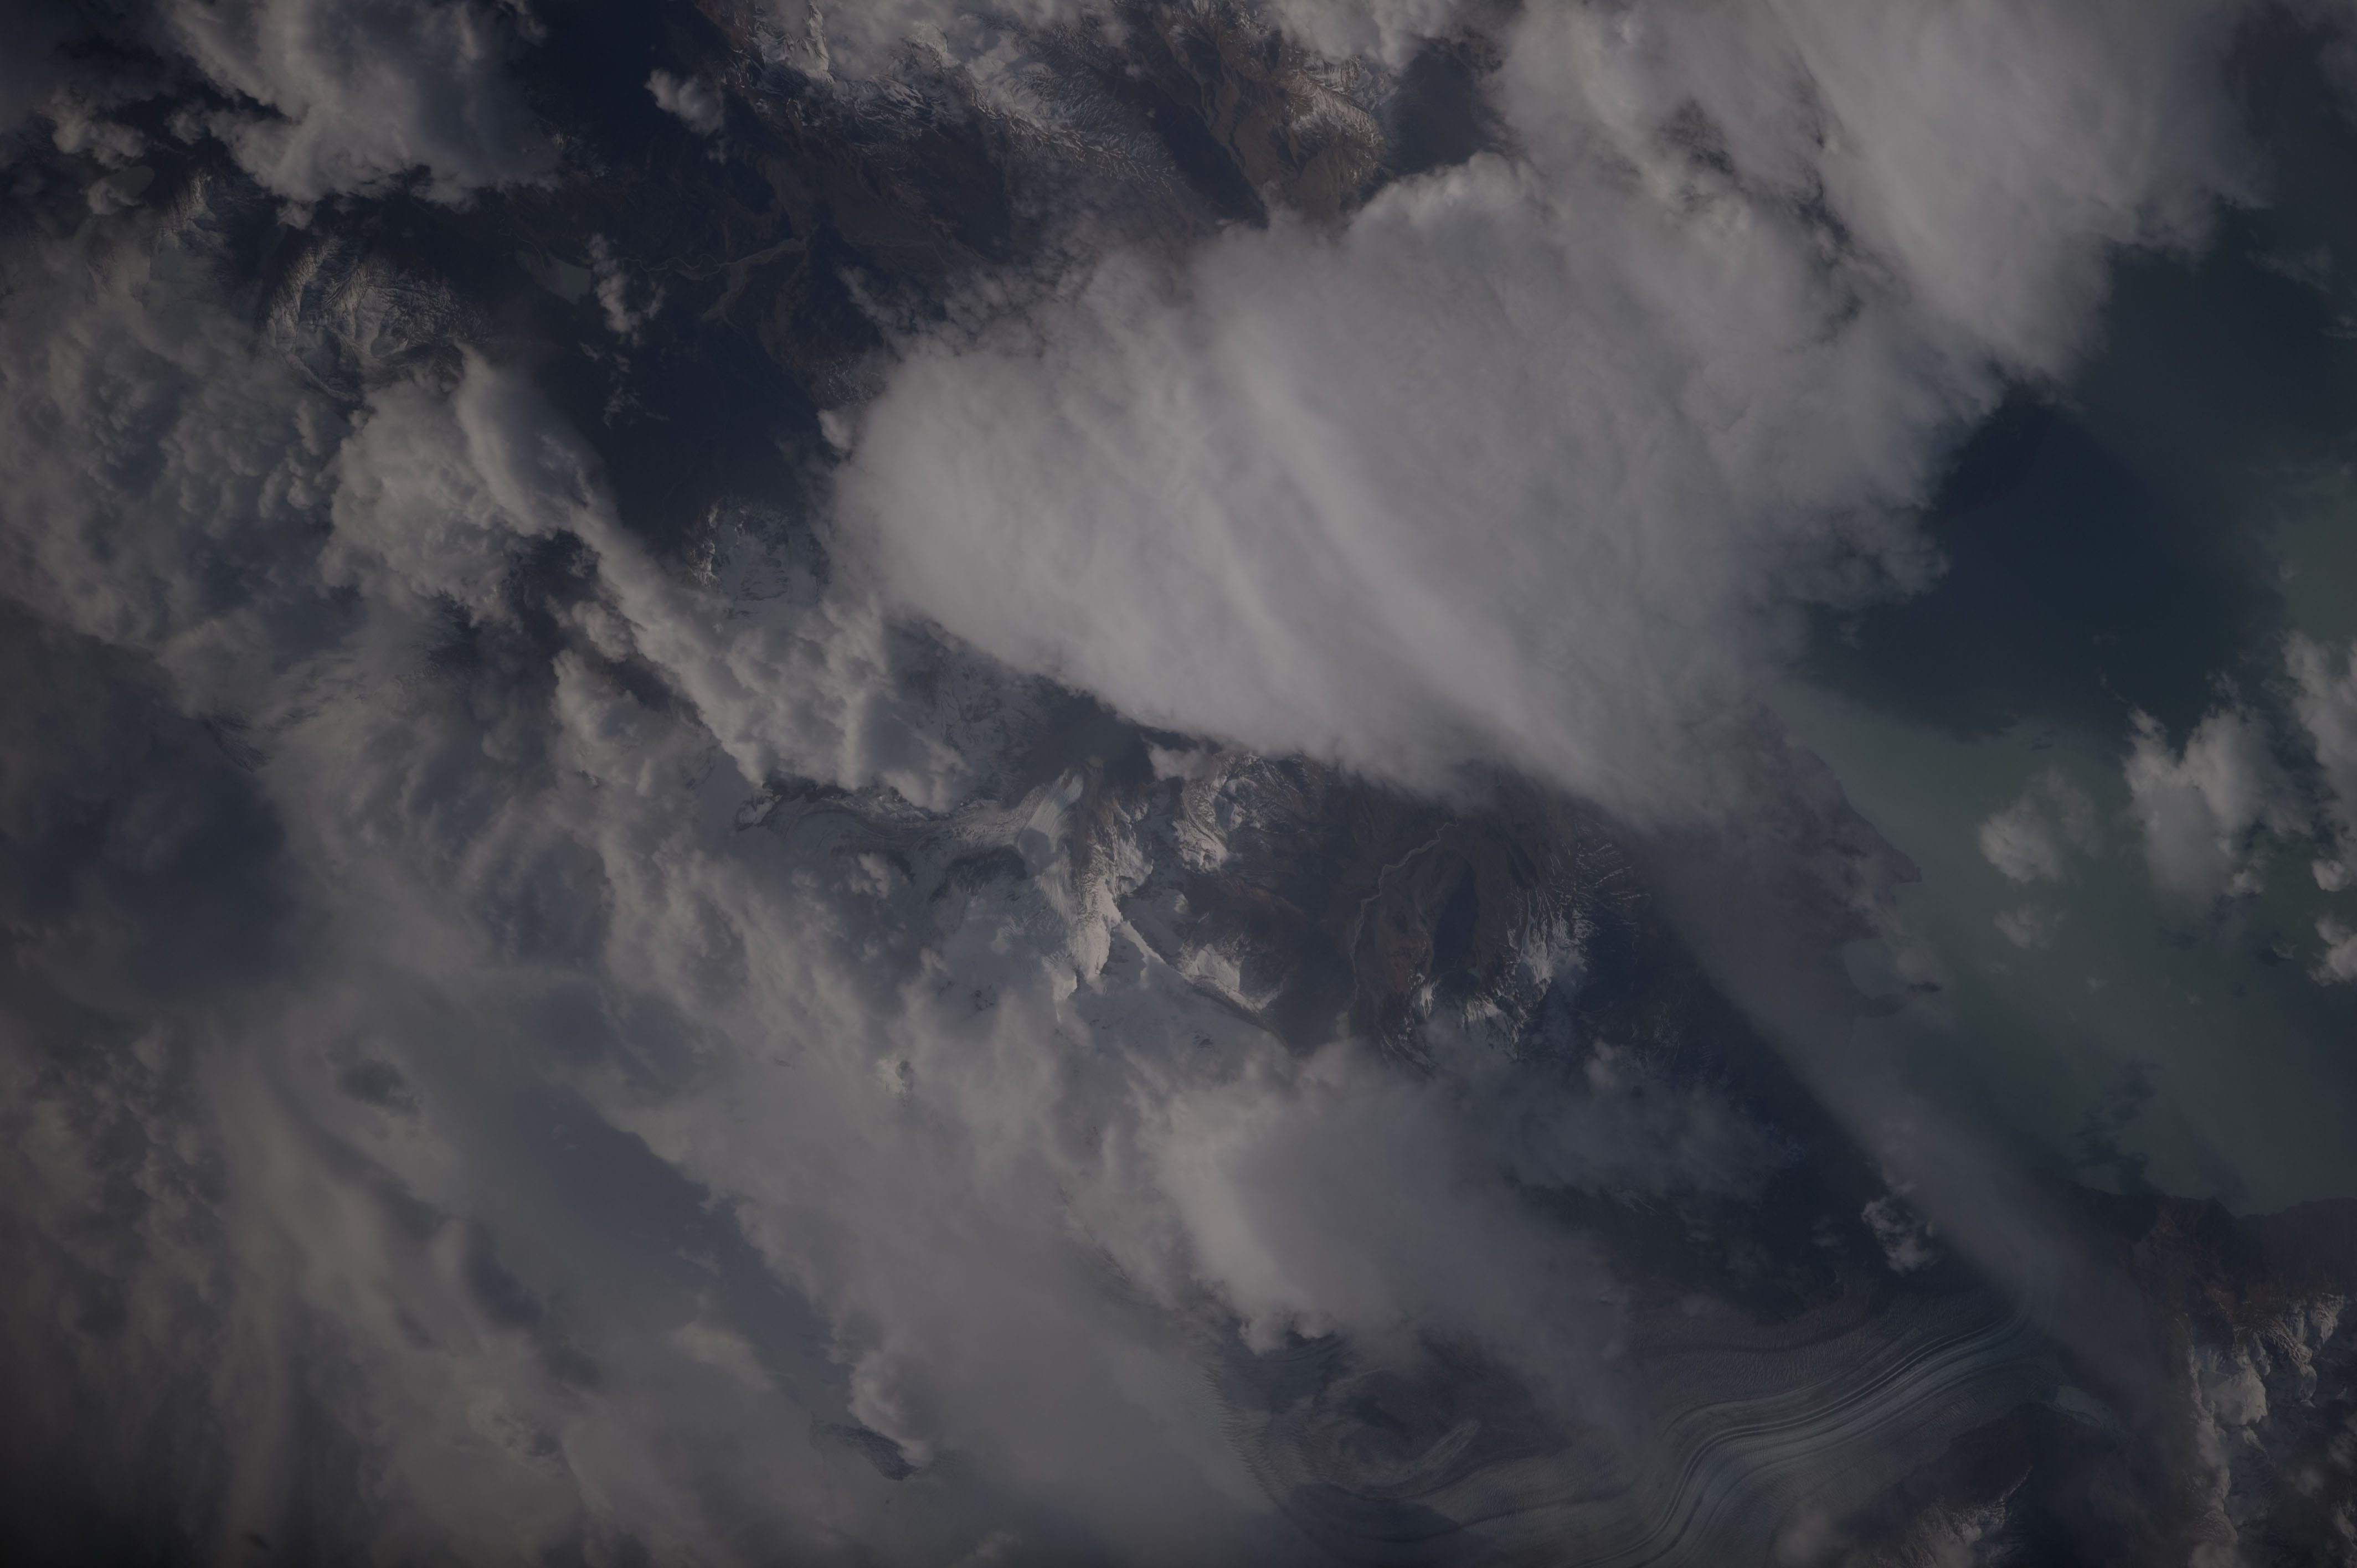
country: ARGENTINA
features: VIEDMA GL., L. VIEDMA
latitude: -49.4
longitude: -72.9
